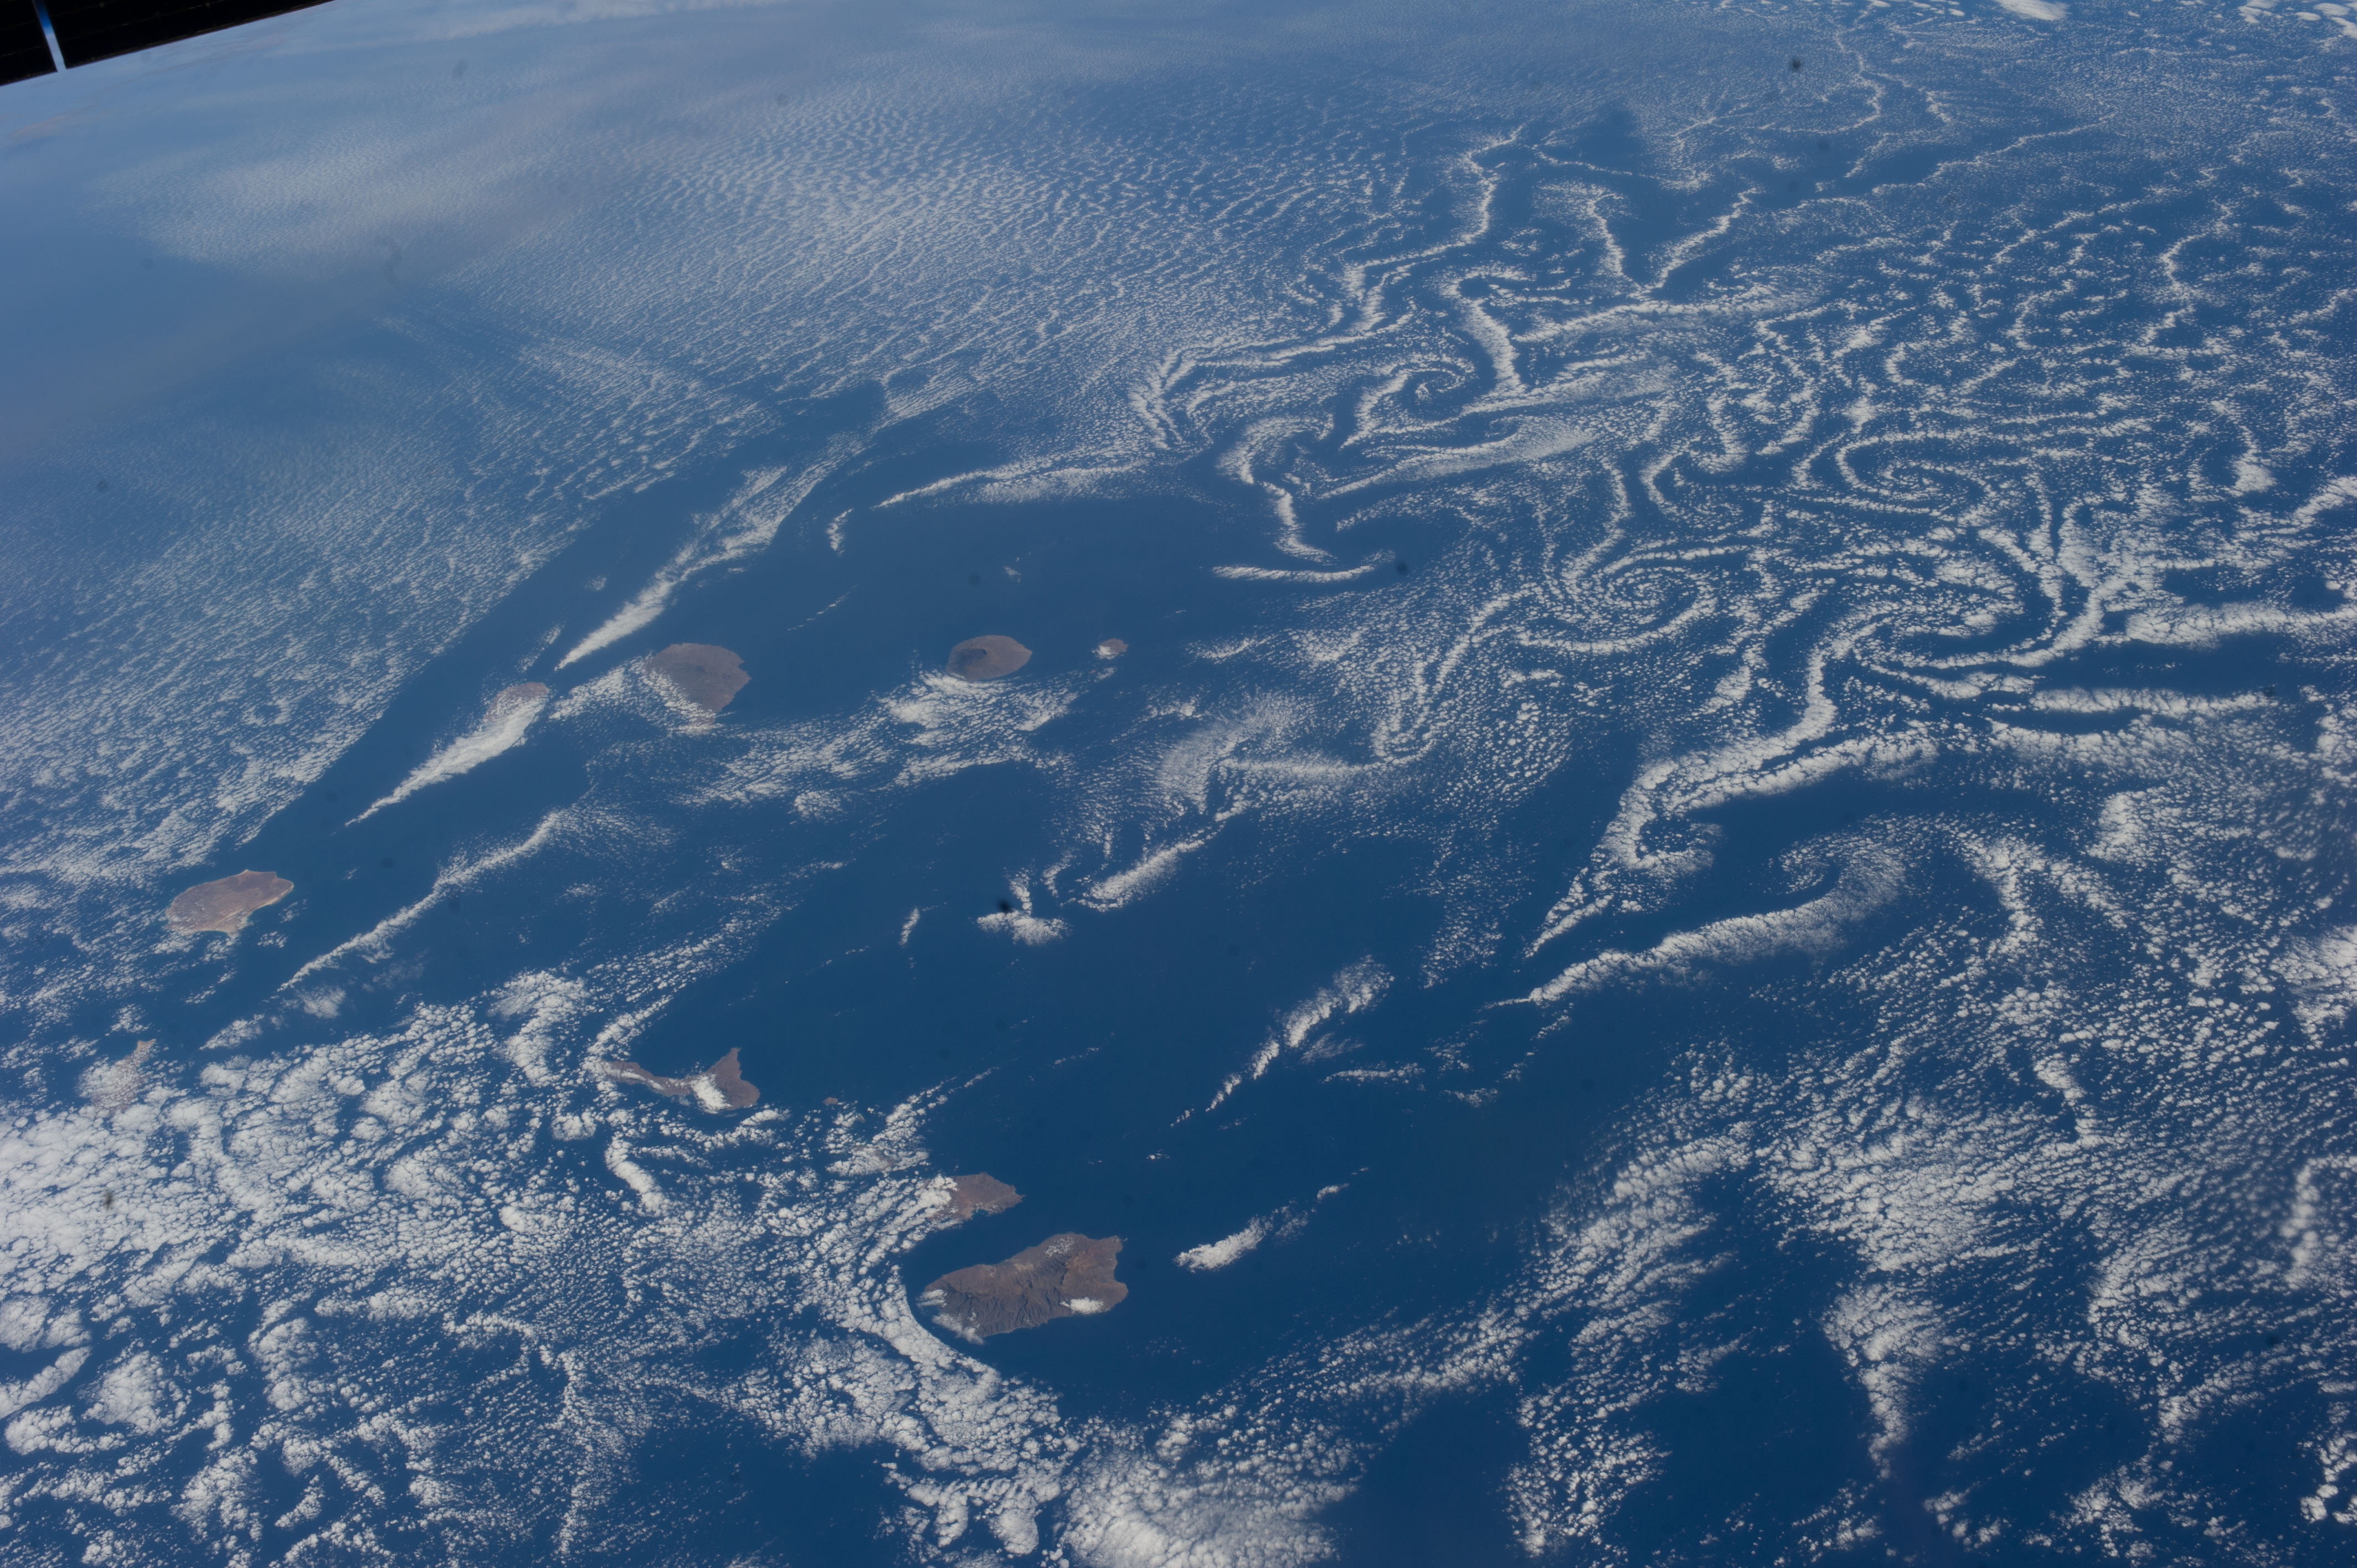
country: CAPE VERDE
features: ISLANDS, FIRE ISLAND, FOGO NATIONAL PARK, CAPE VERDE, ATLANTIC OCEAN
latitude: 15.1
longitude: -25.0
